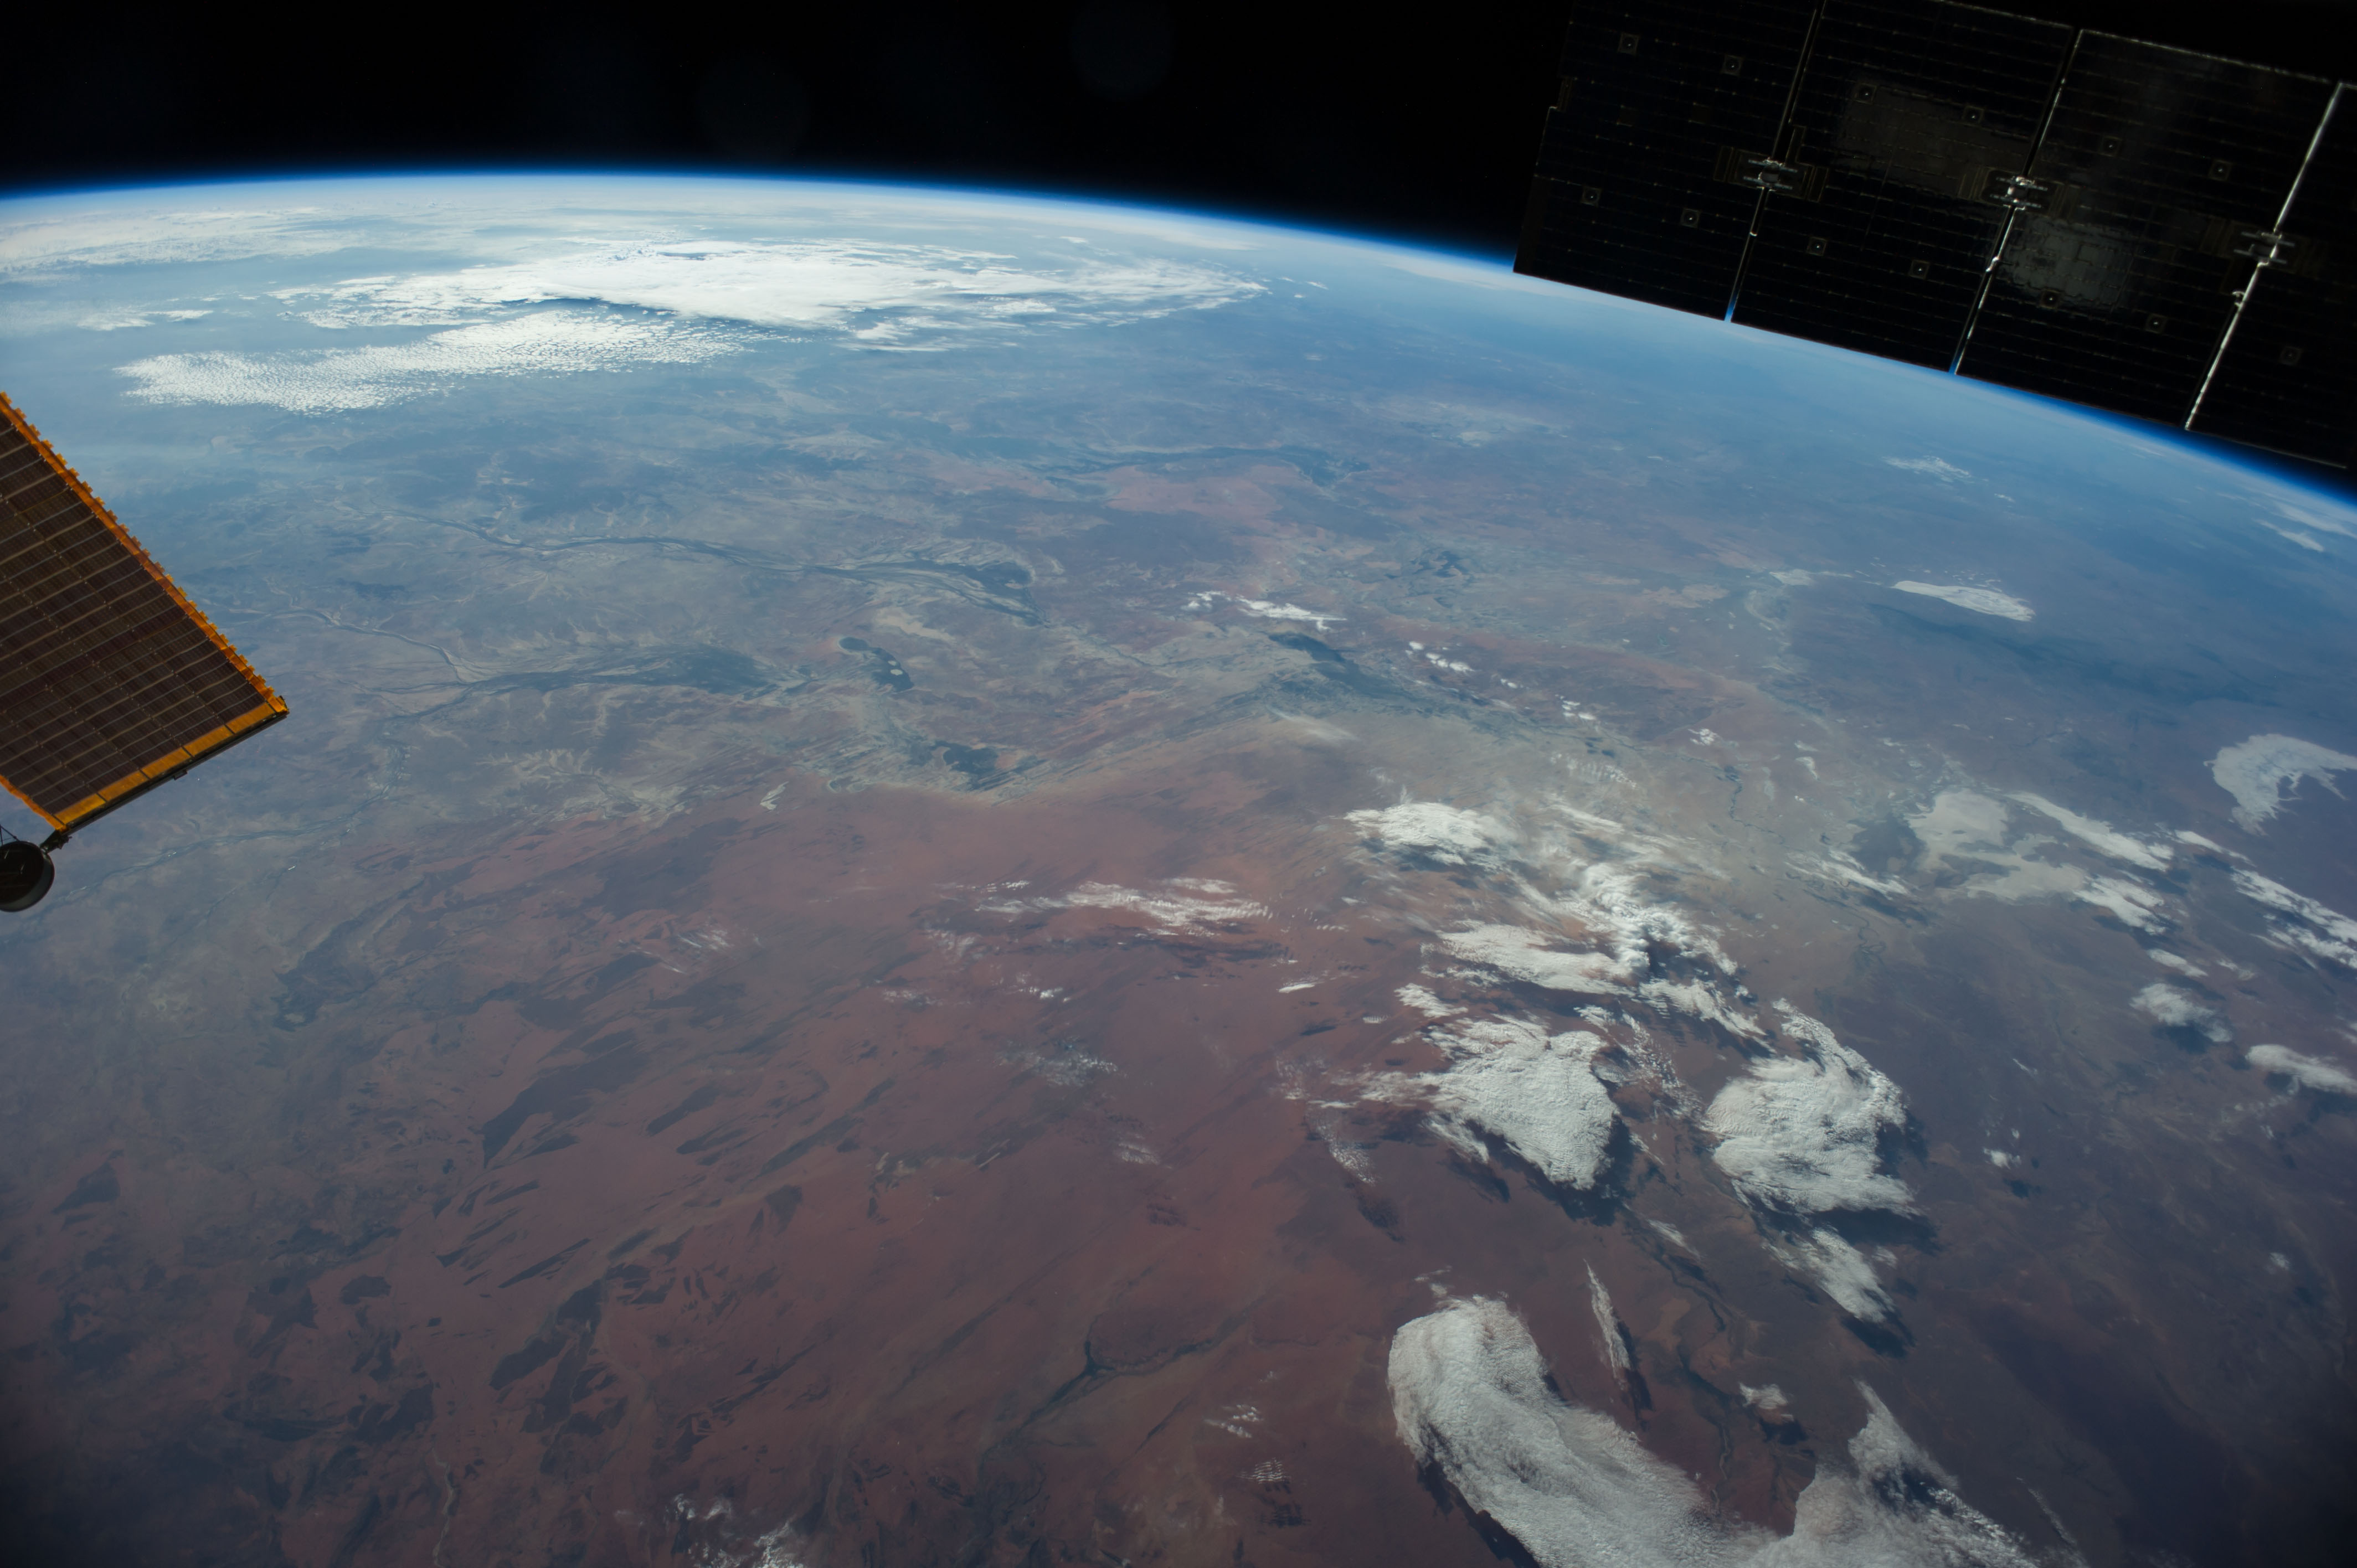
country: AUSTRALIA-NT
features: SIMPSON DES., ATMOSPHERIC LIMB
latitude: -25.5
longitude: 137.5
